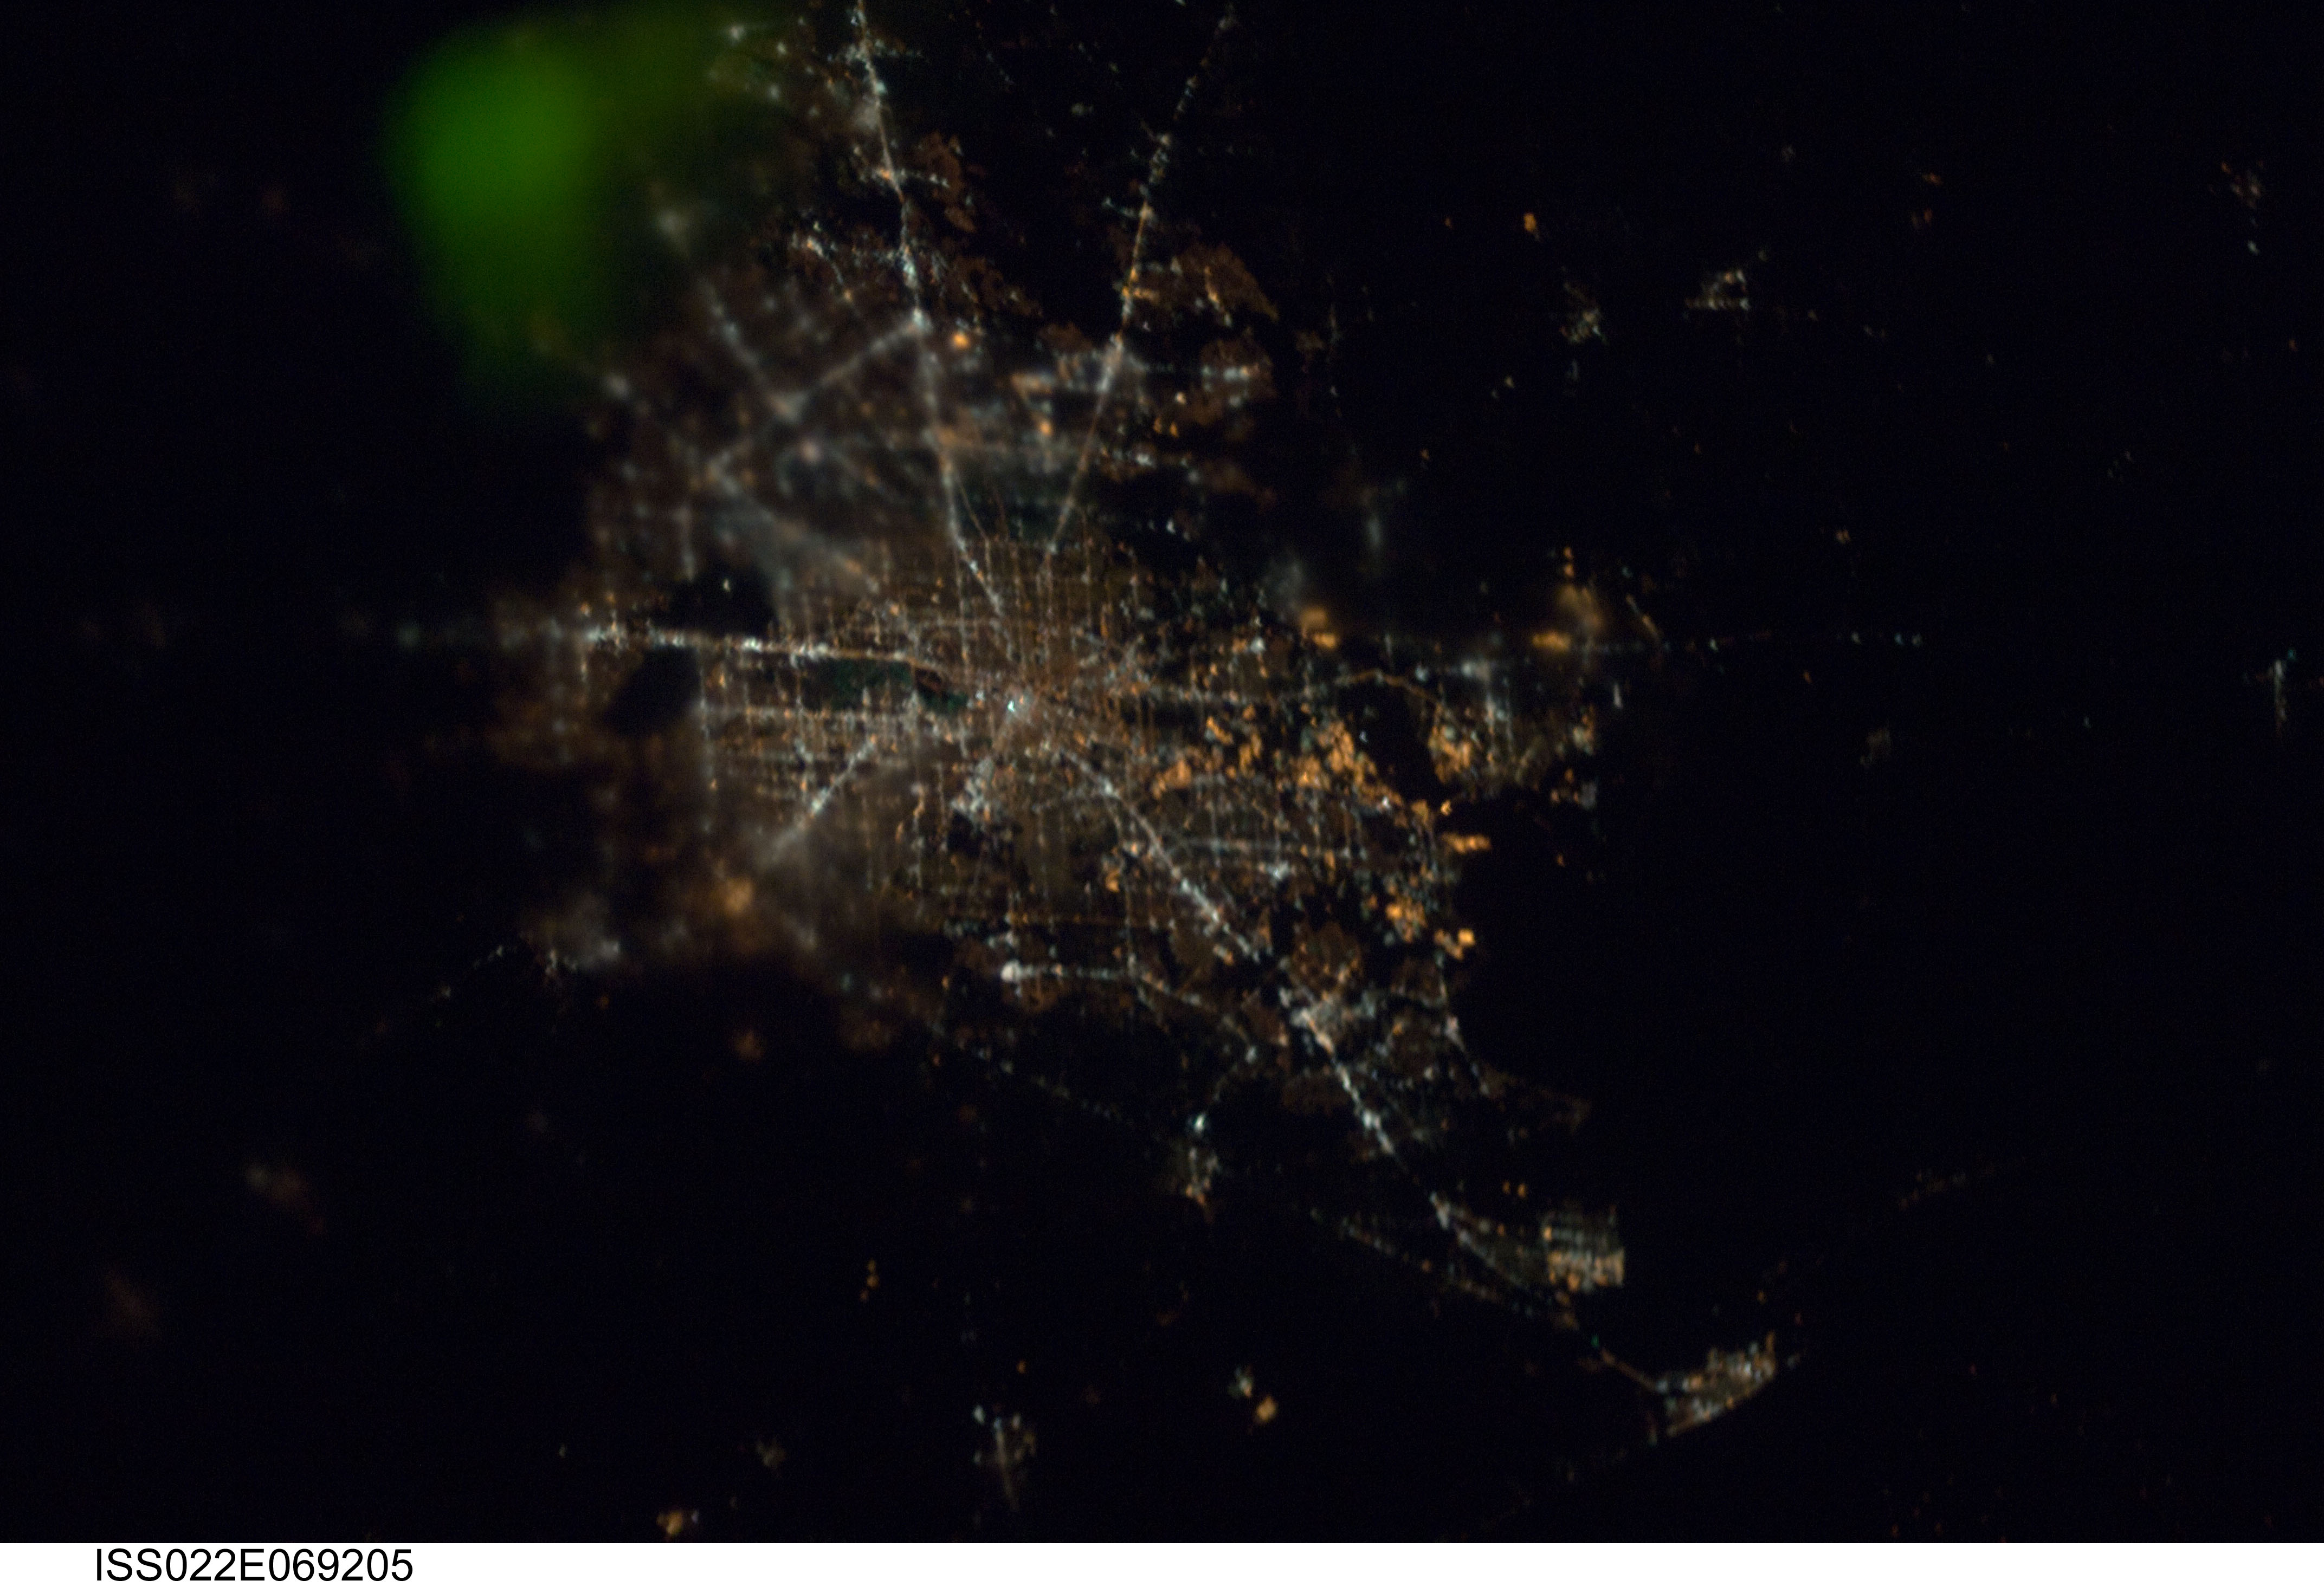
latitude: 29.8
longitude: -95.3
